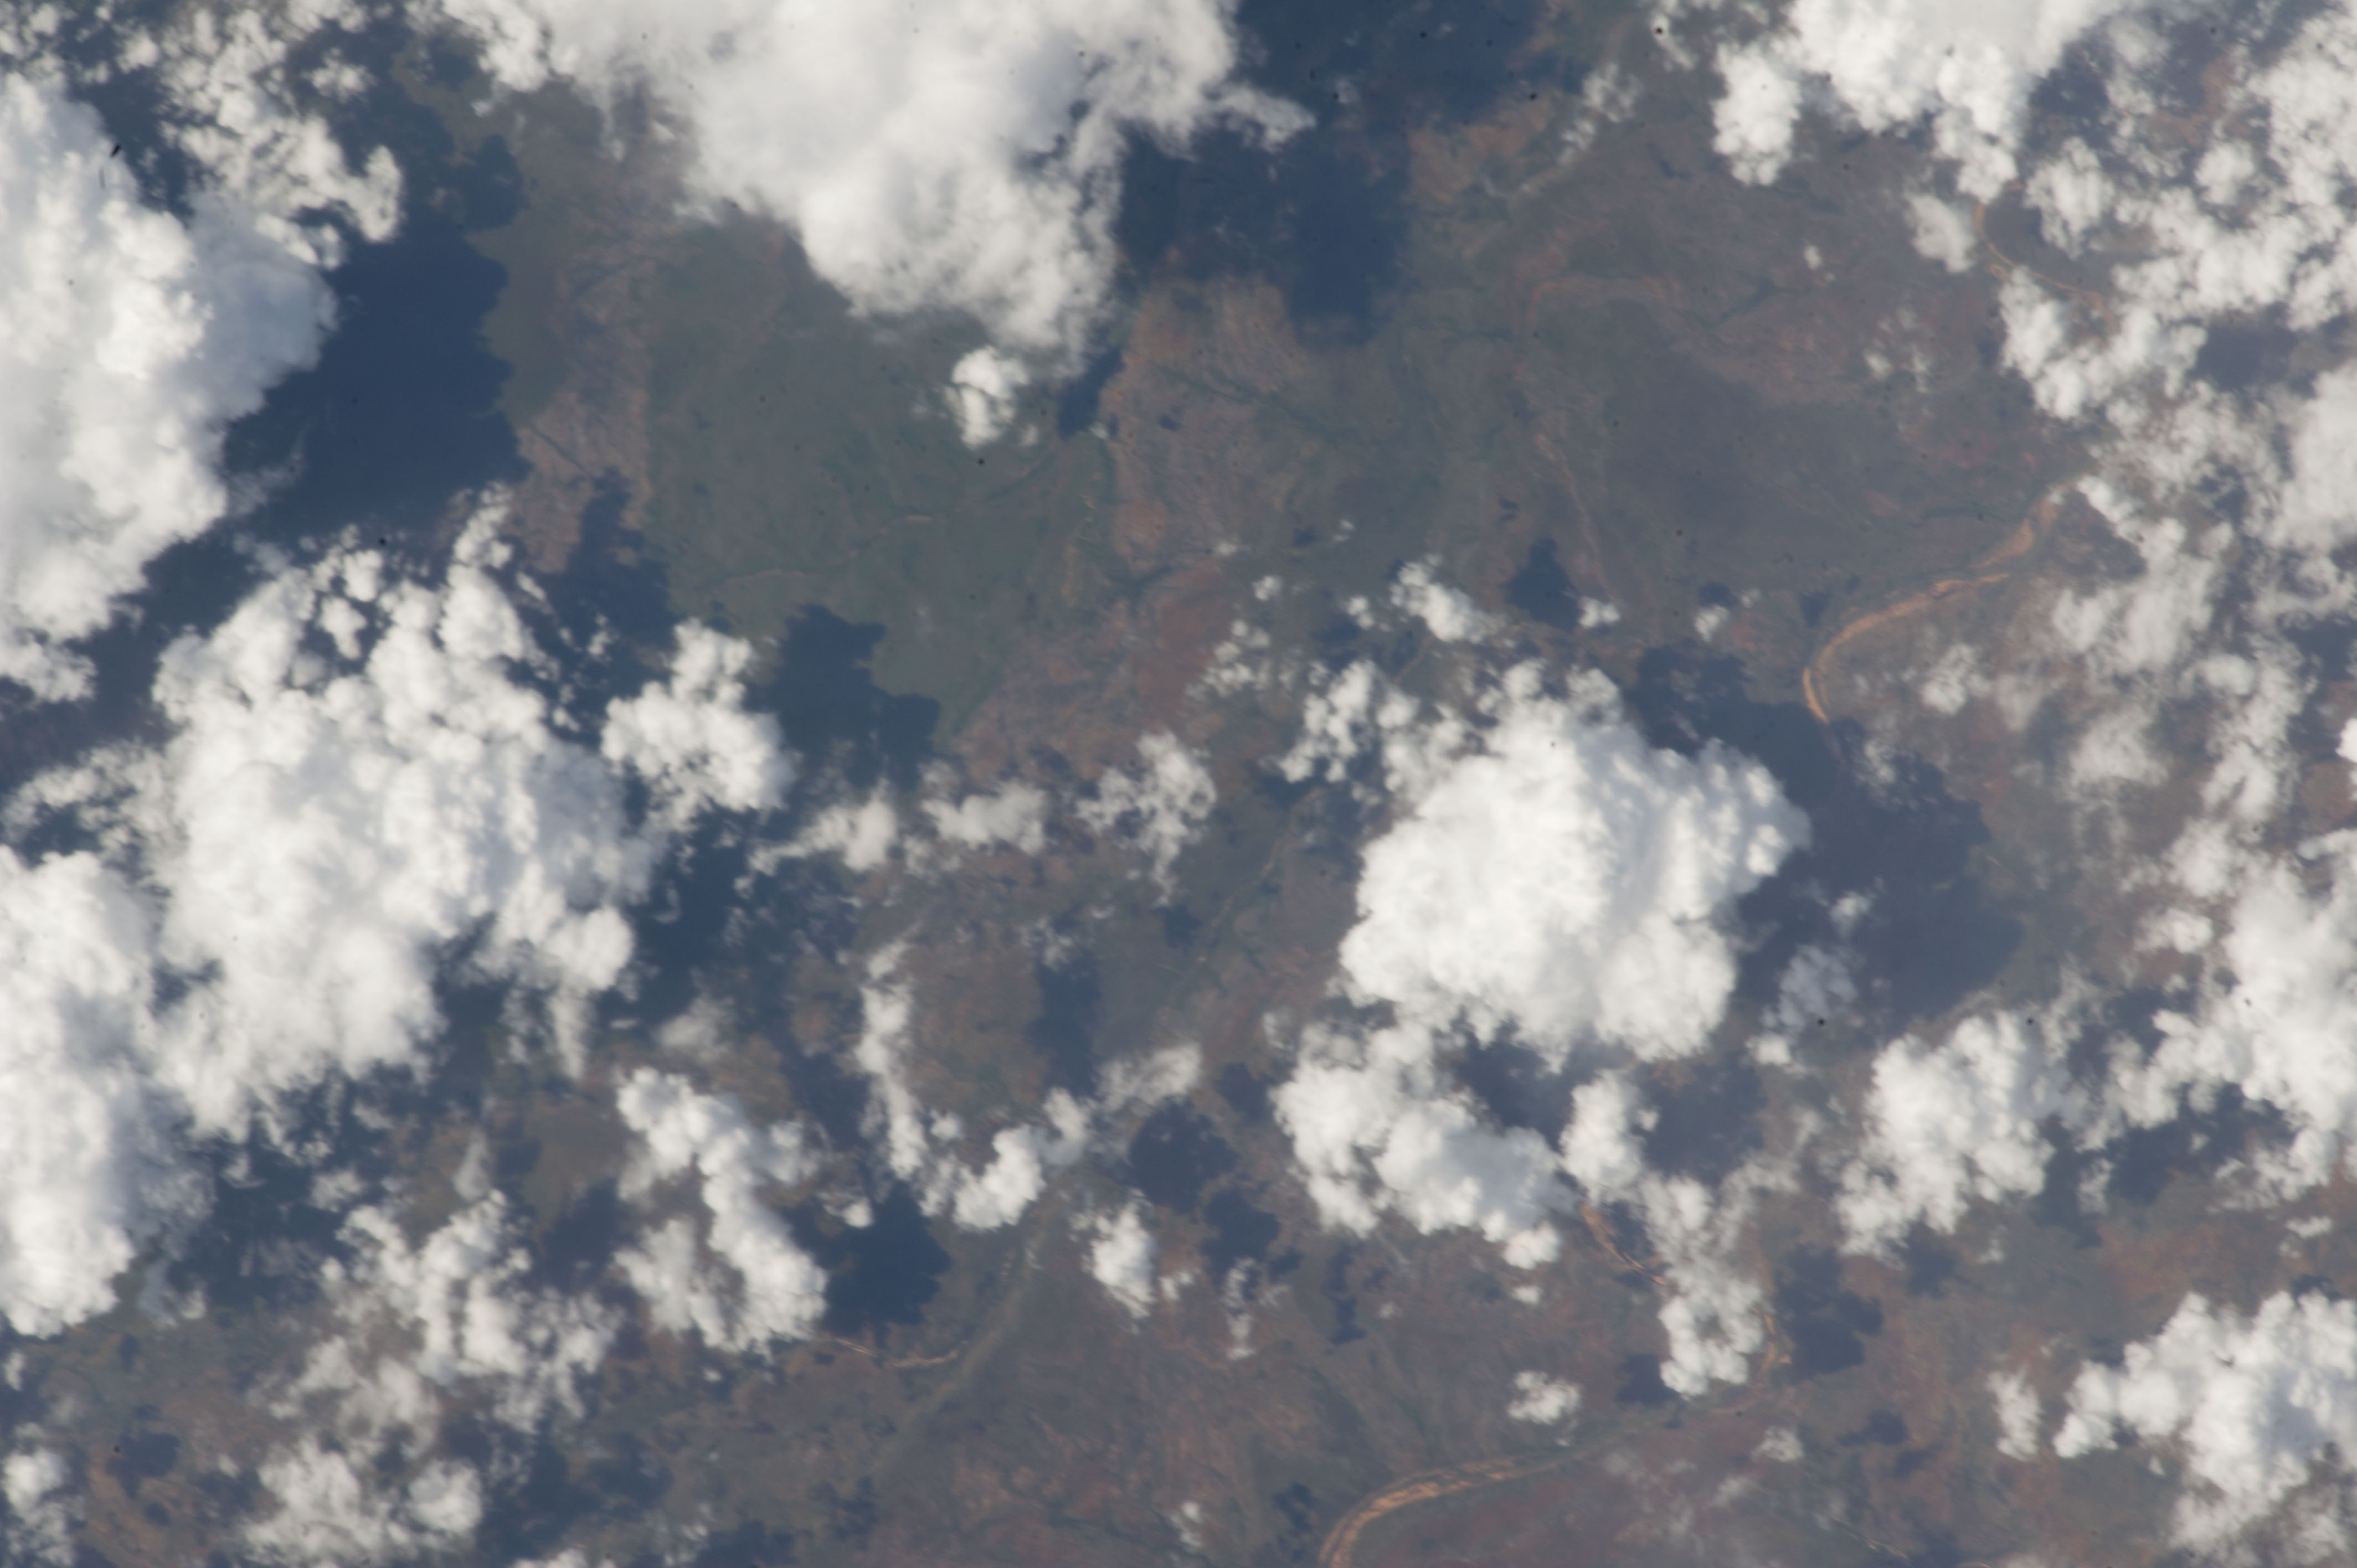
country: AUSTRALIA-WA
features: DRYSDALE RIVER, GORGE, CARSON ESCARPMENT, CARSON RIVER
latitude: -15.0
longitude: 127.0
